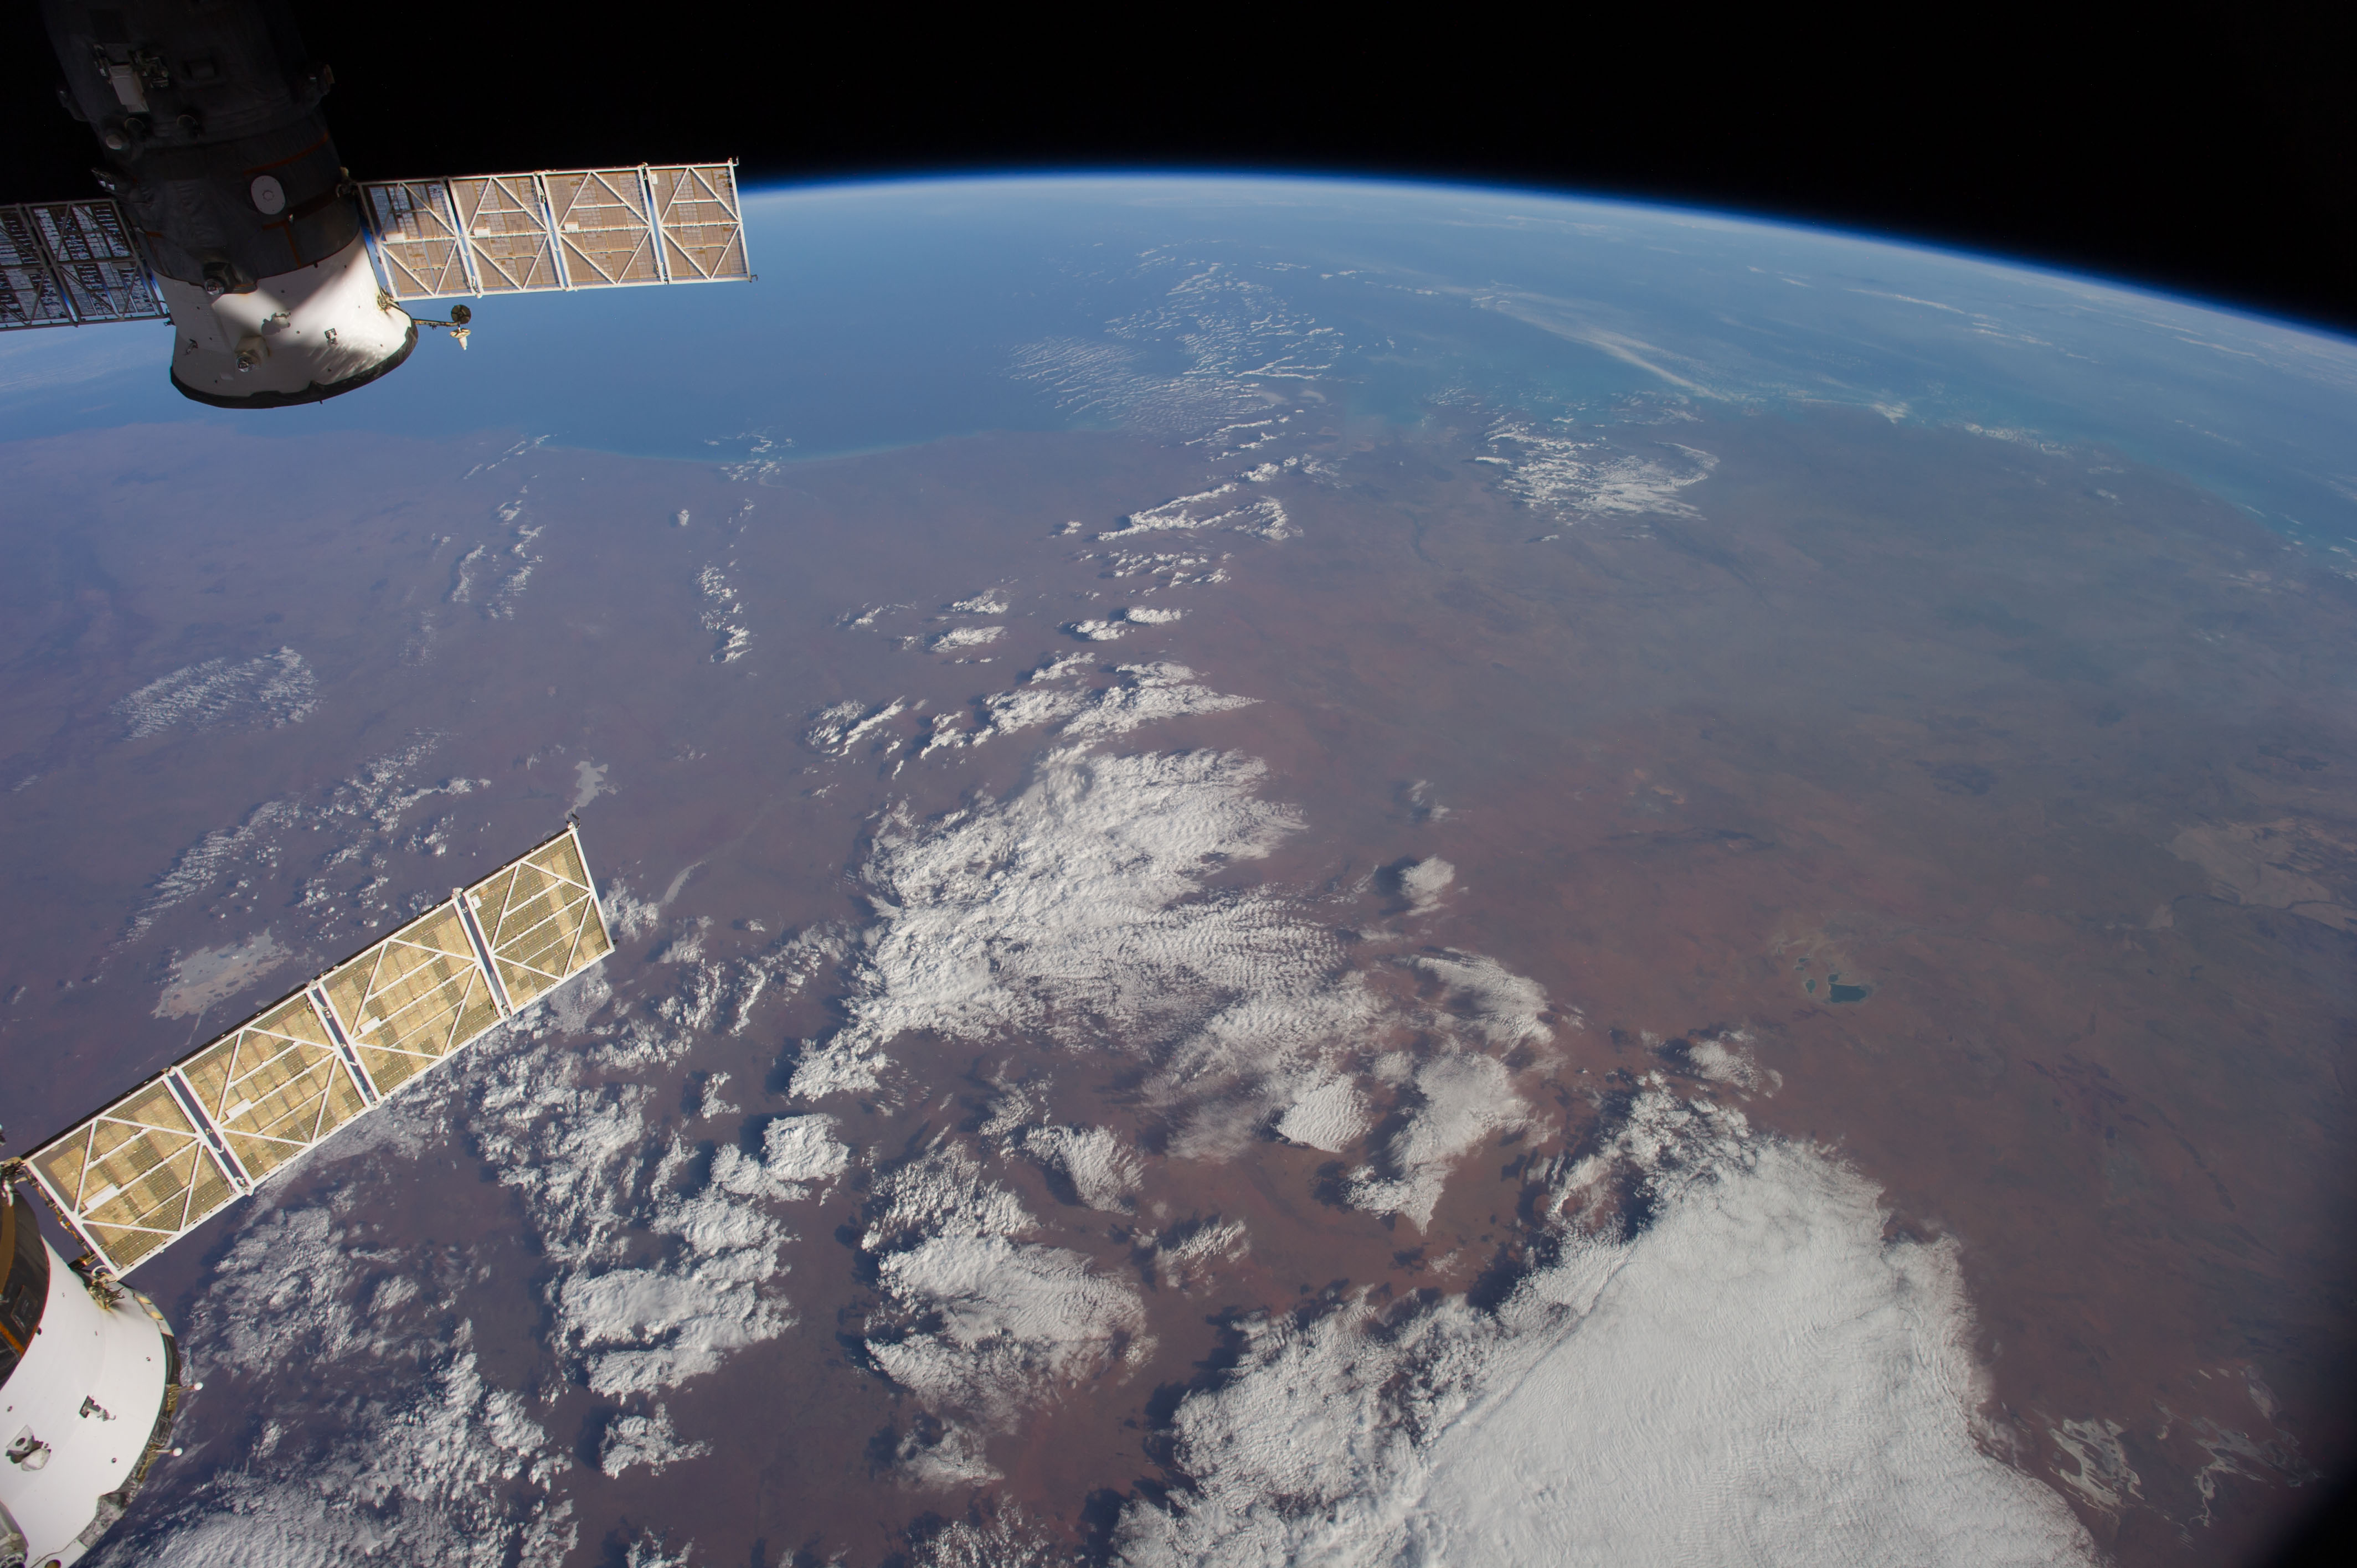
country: AUSTRALIA-WA
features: INDIAN O., KING SOUND, FITZROY R., GASCOYNE R., L. GREGORY, GREAT SANDY DES., ATMOSPHERIC LIMB
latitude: -20.5
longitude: 125.0
